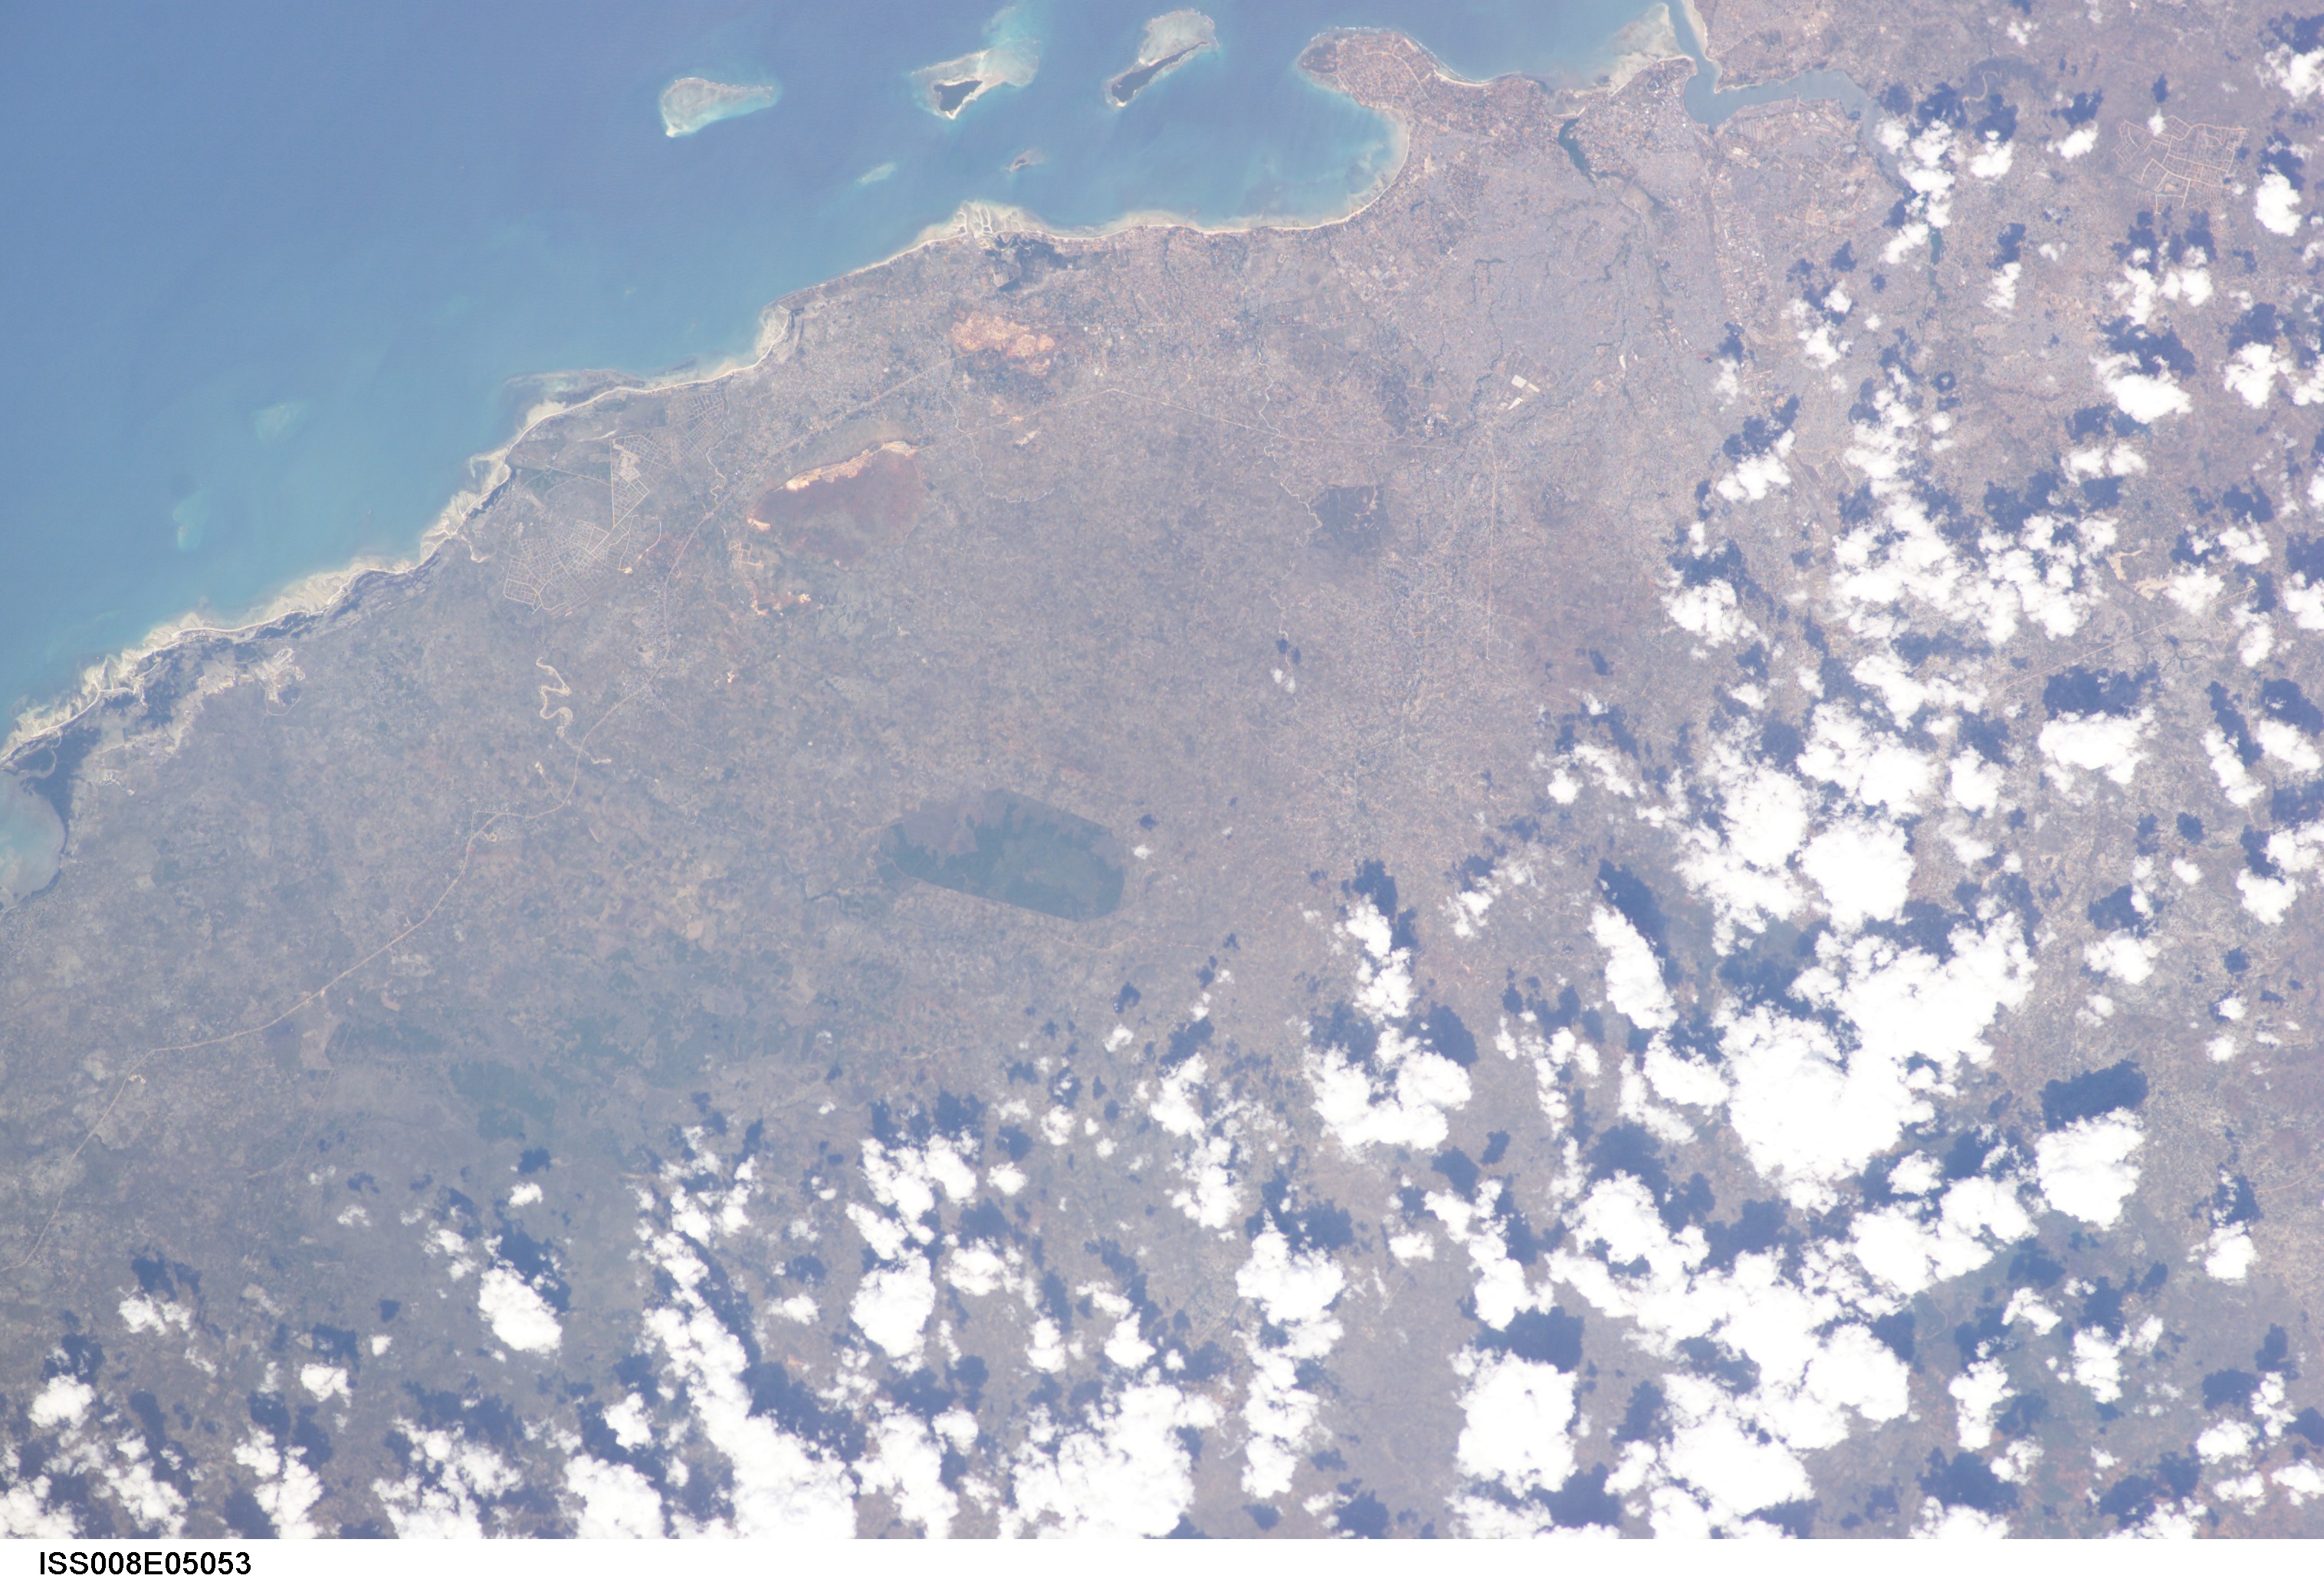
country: TANZANIA
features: DAR ES SALAAM, COAST, ROADS
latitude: -7.0
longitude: 39.0
